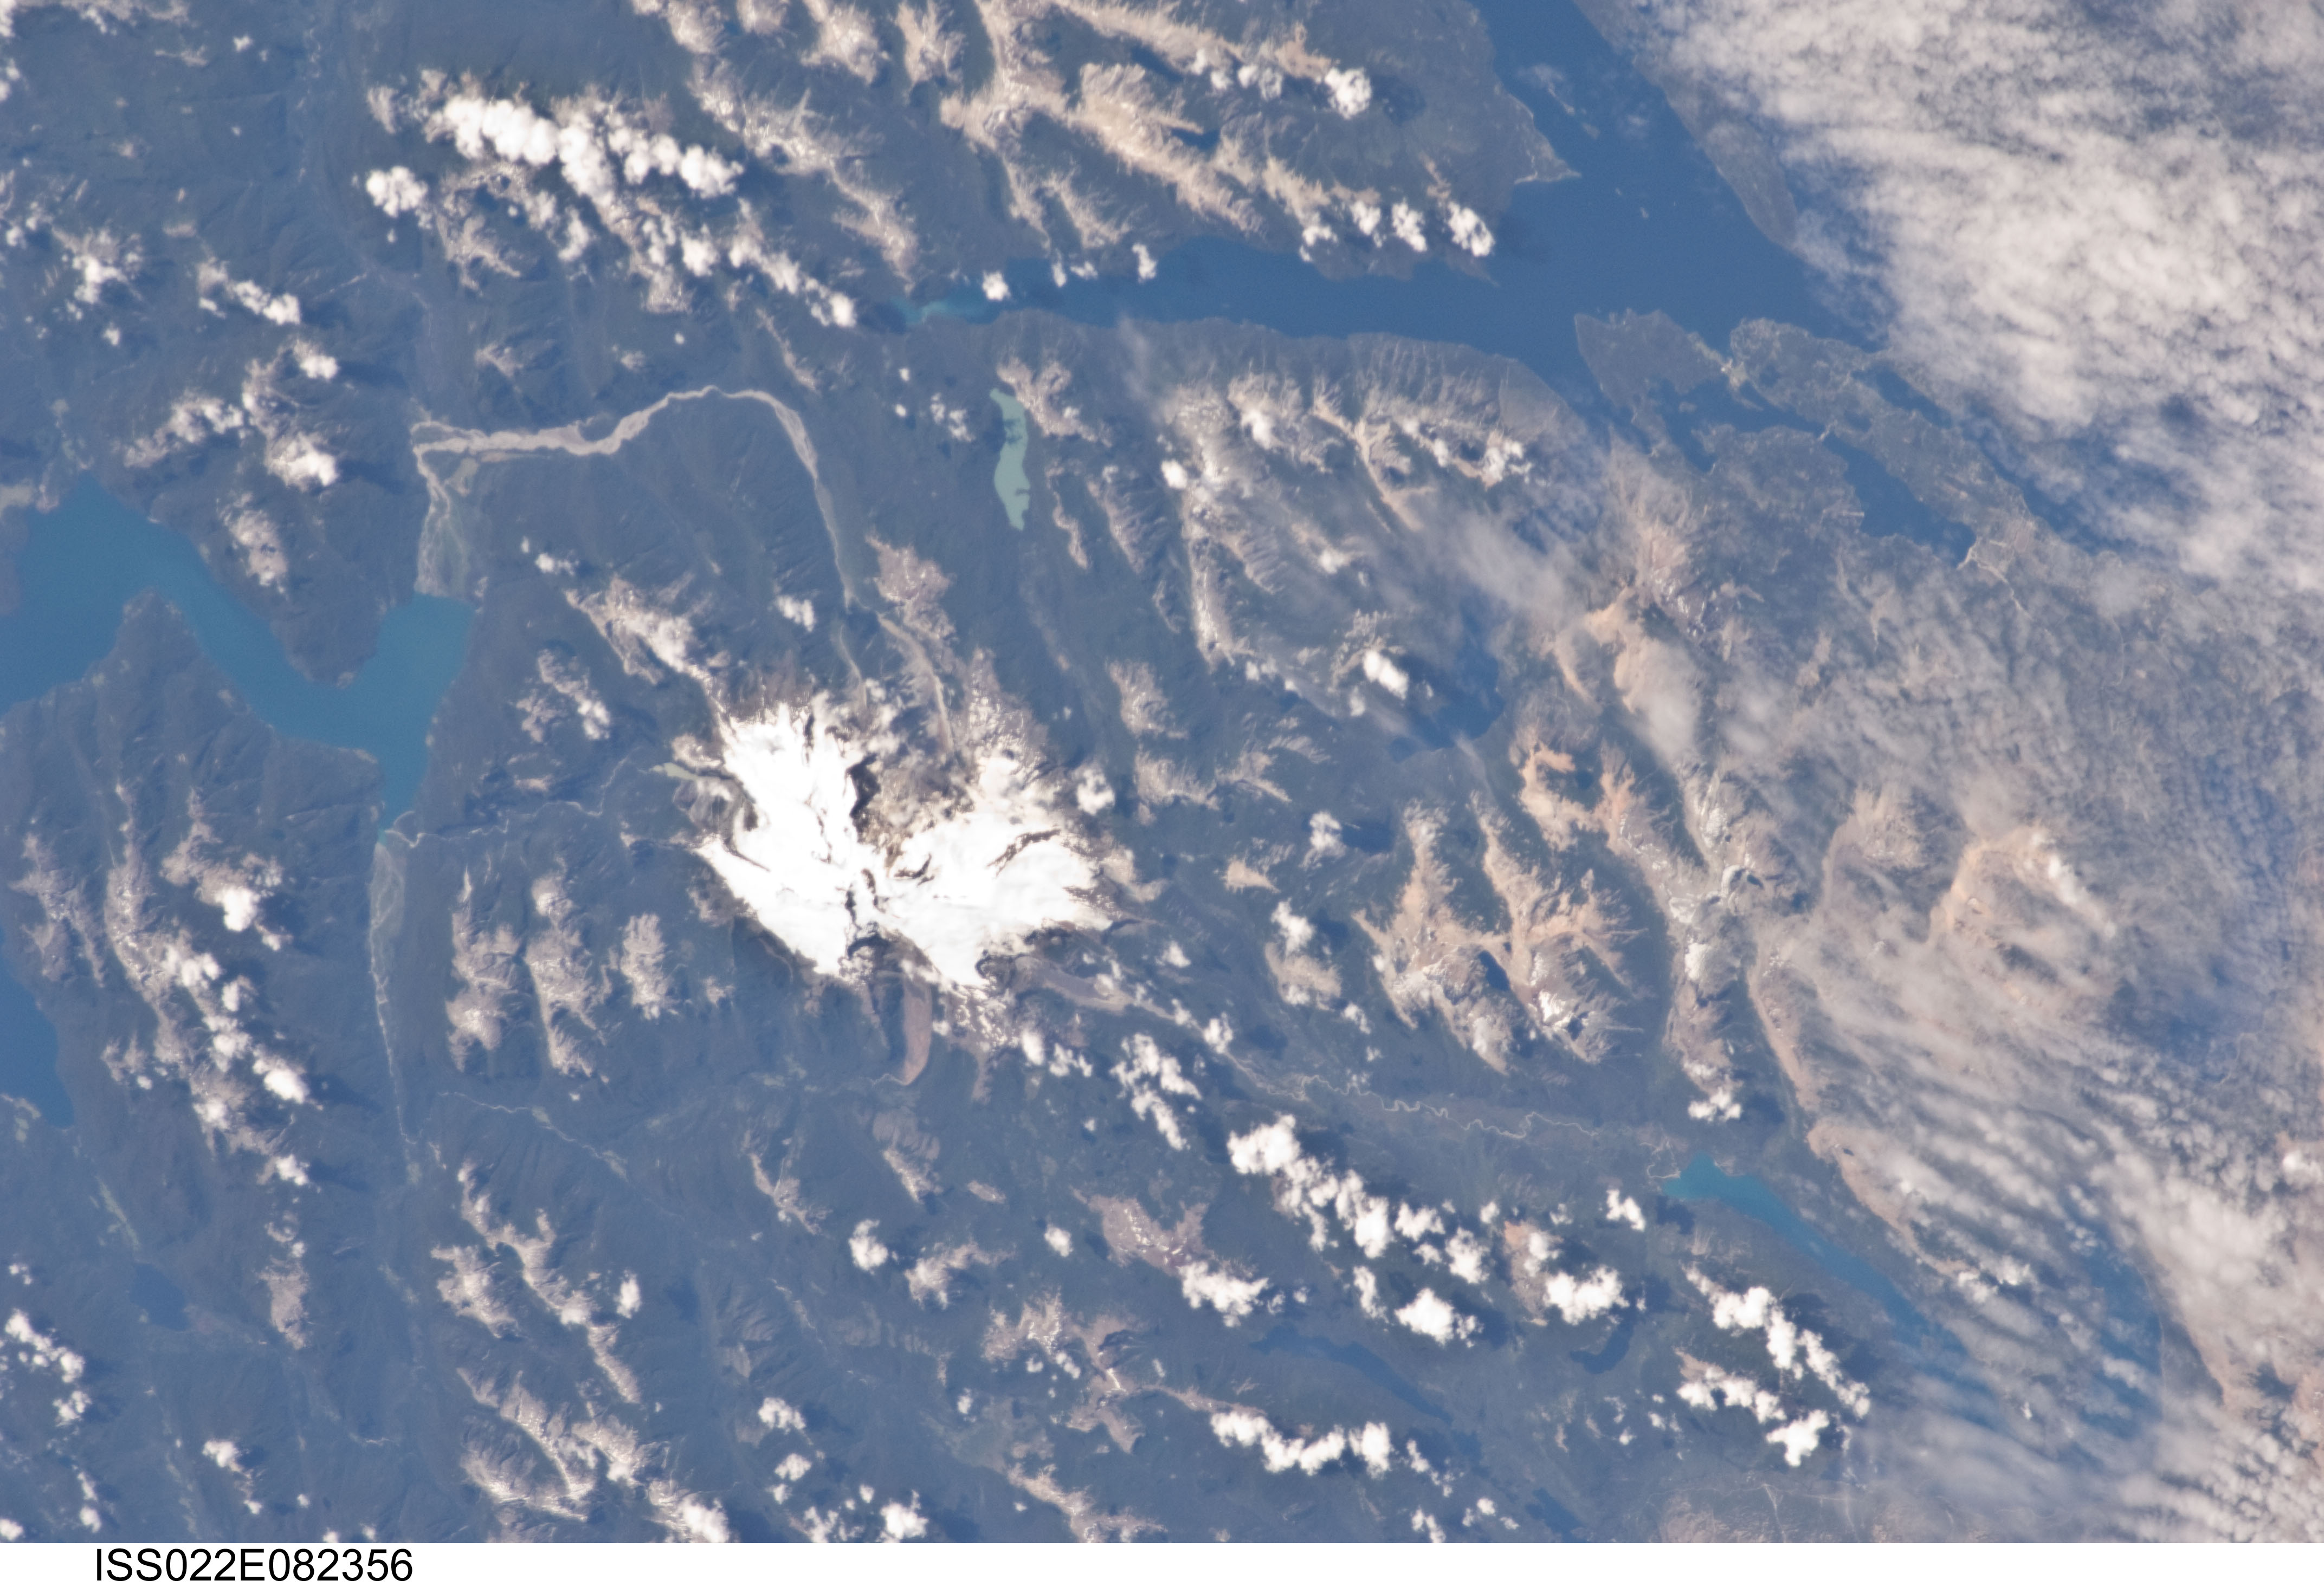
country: ARGENTINA
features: LAKE NAHUEL HUAPI, MT. TRONADOR, SNOW, FOREST, RIVERS, LAKES
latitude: -40.9
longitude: -71.8
